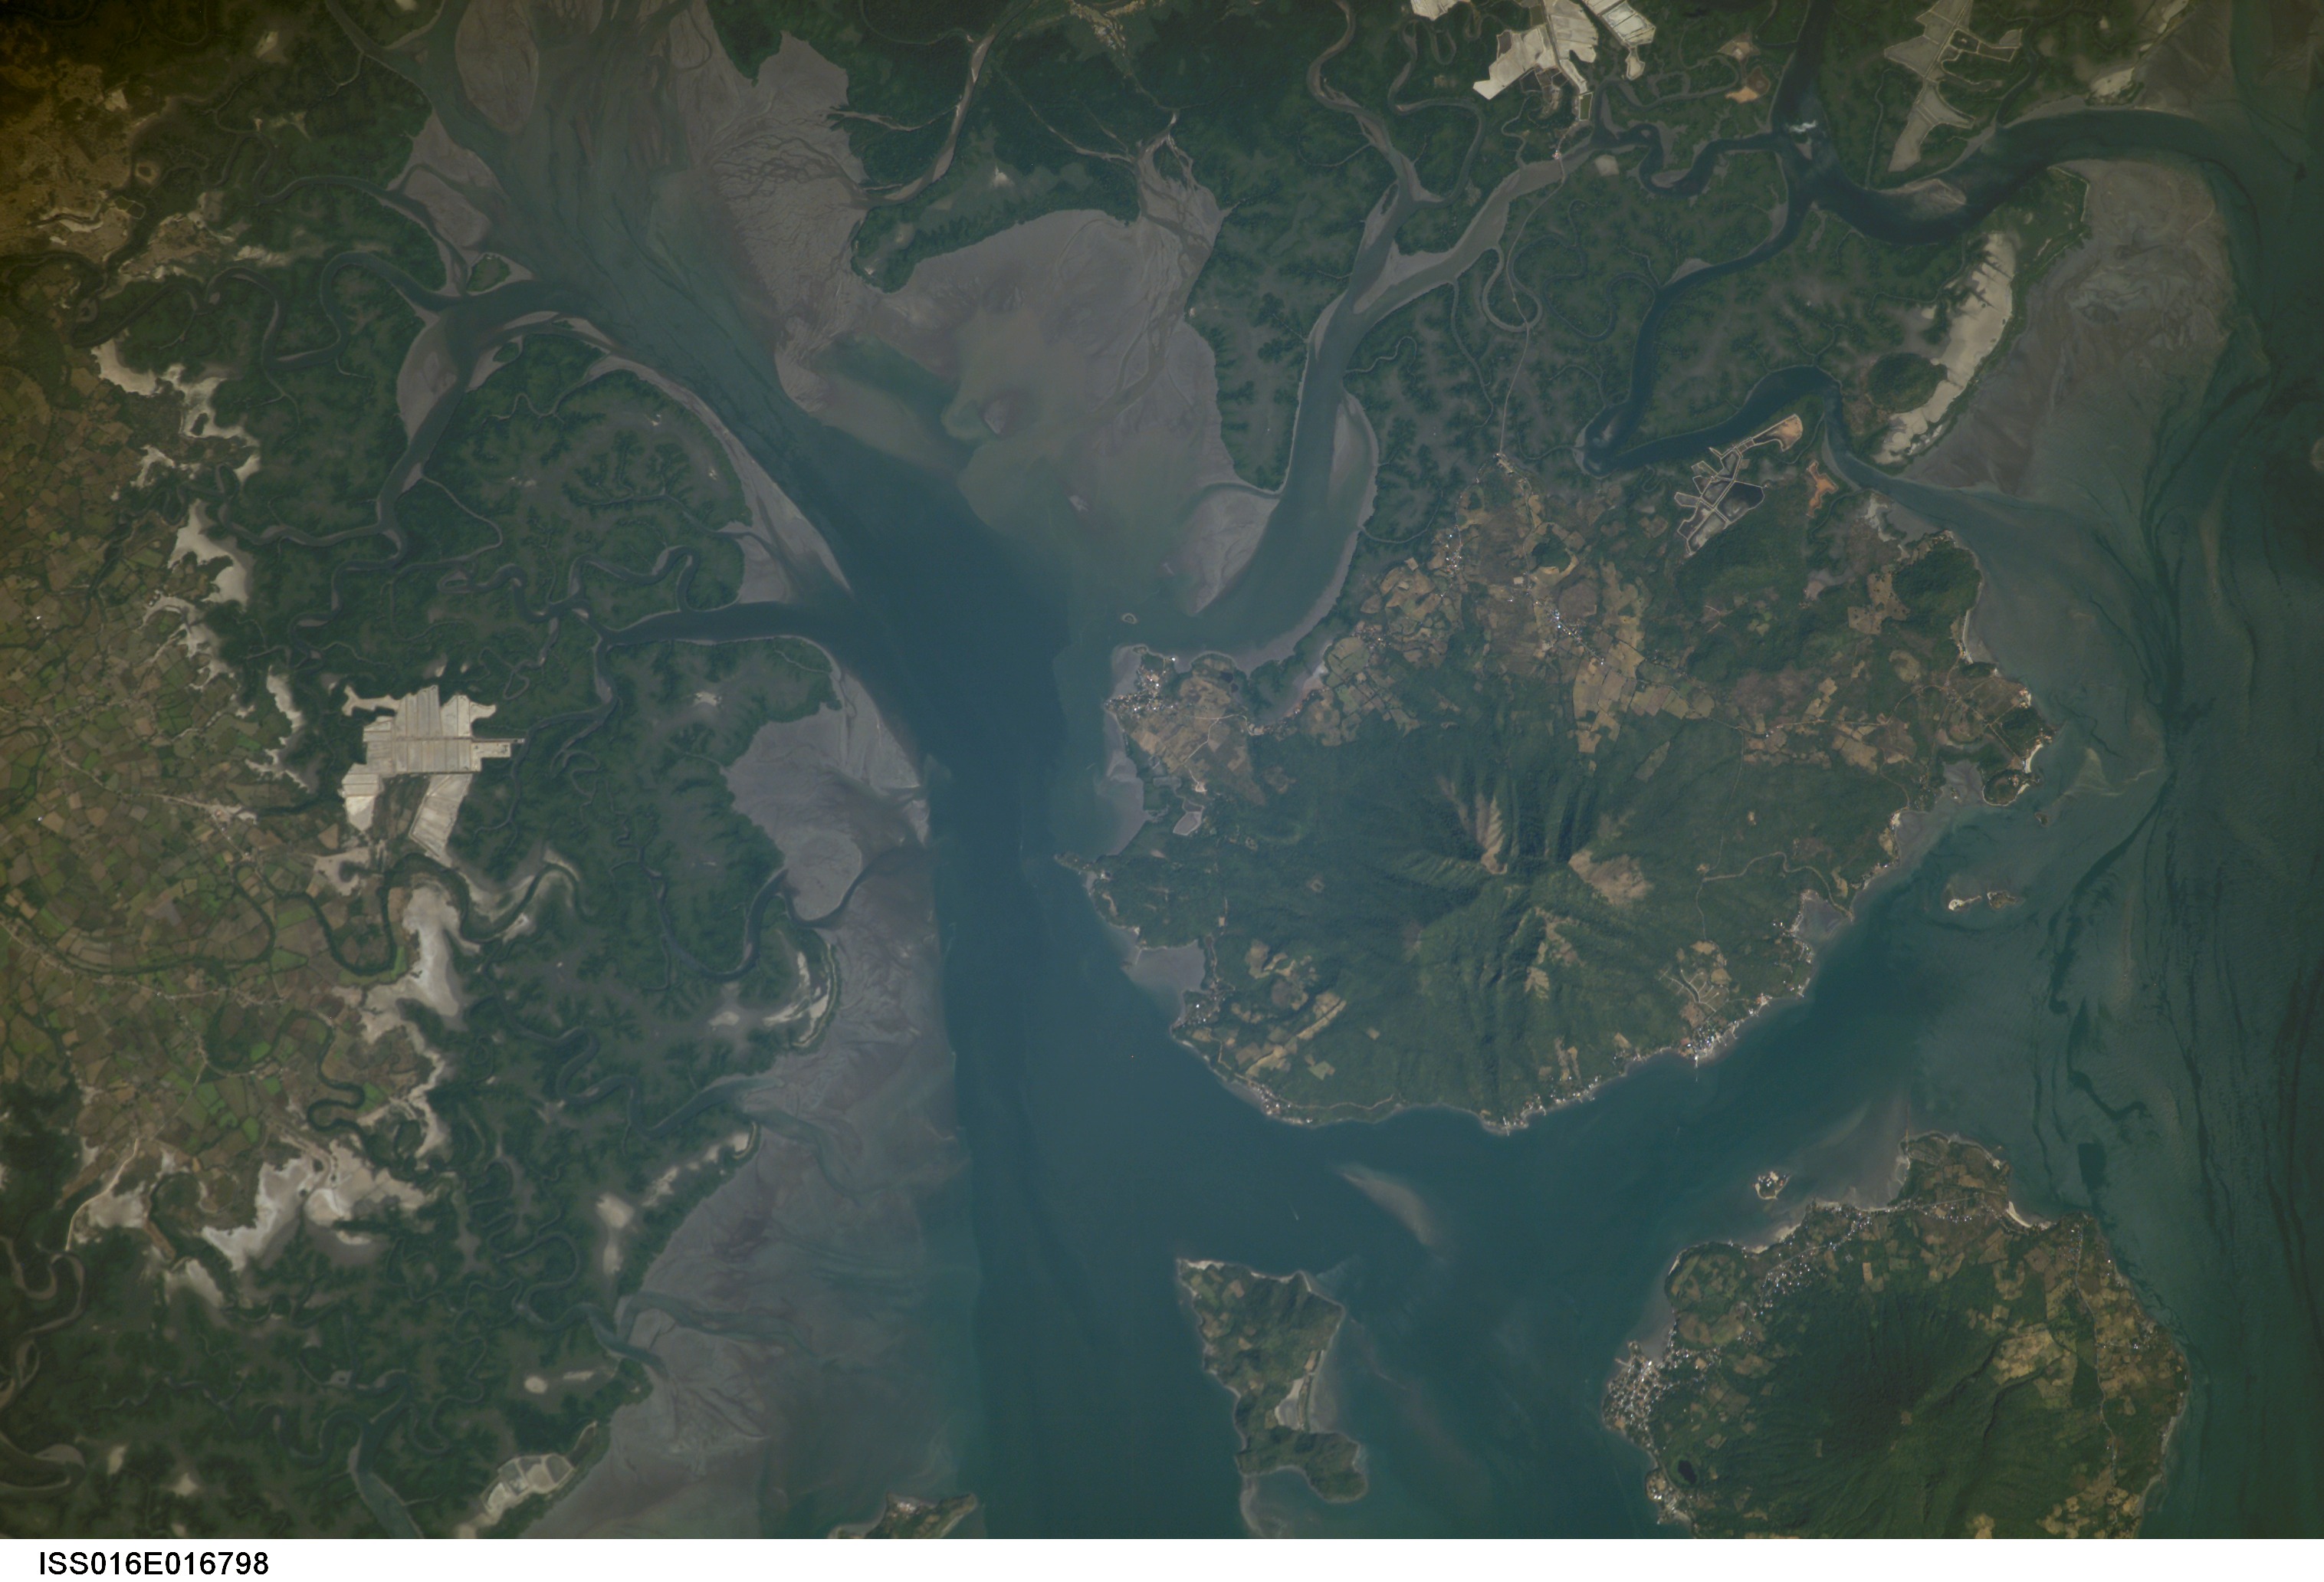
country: HONDURAS
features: FISH FARMS, CERRO TIGRE VOLC.
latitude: 13.3
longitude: -87.6
